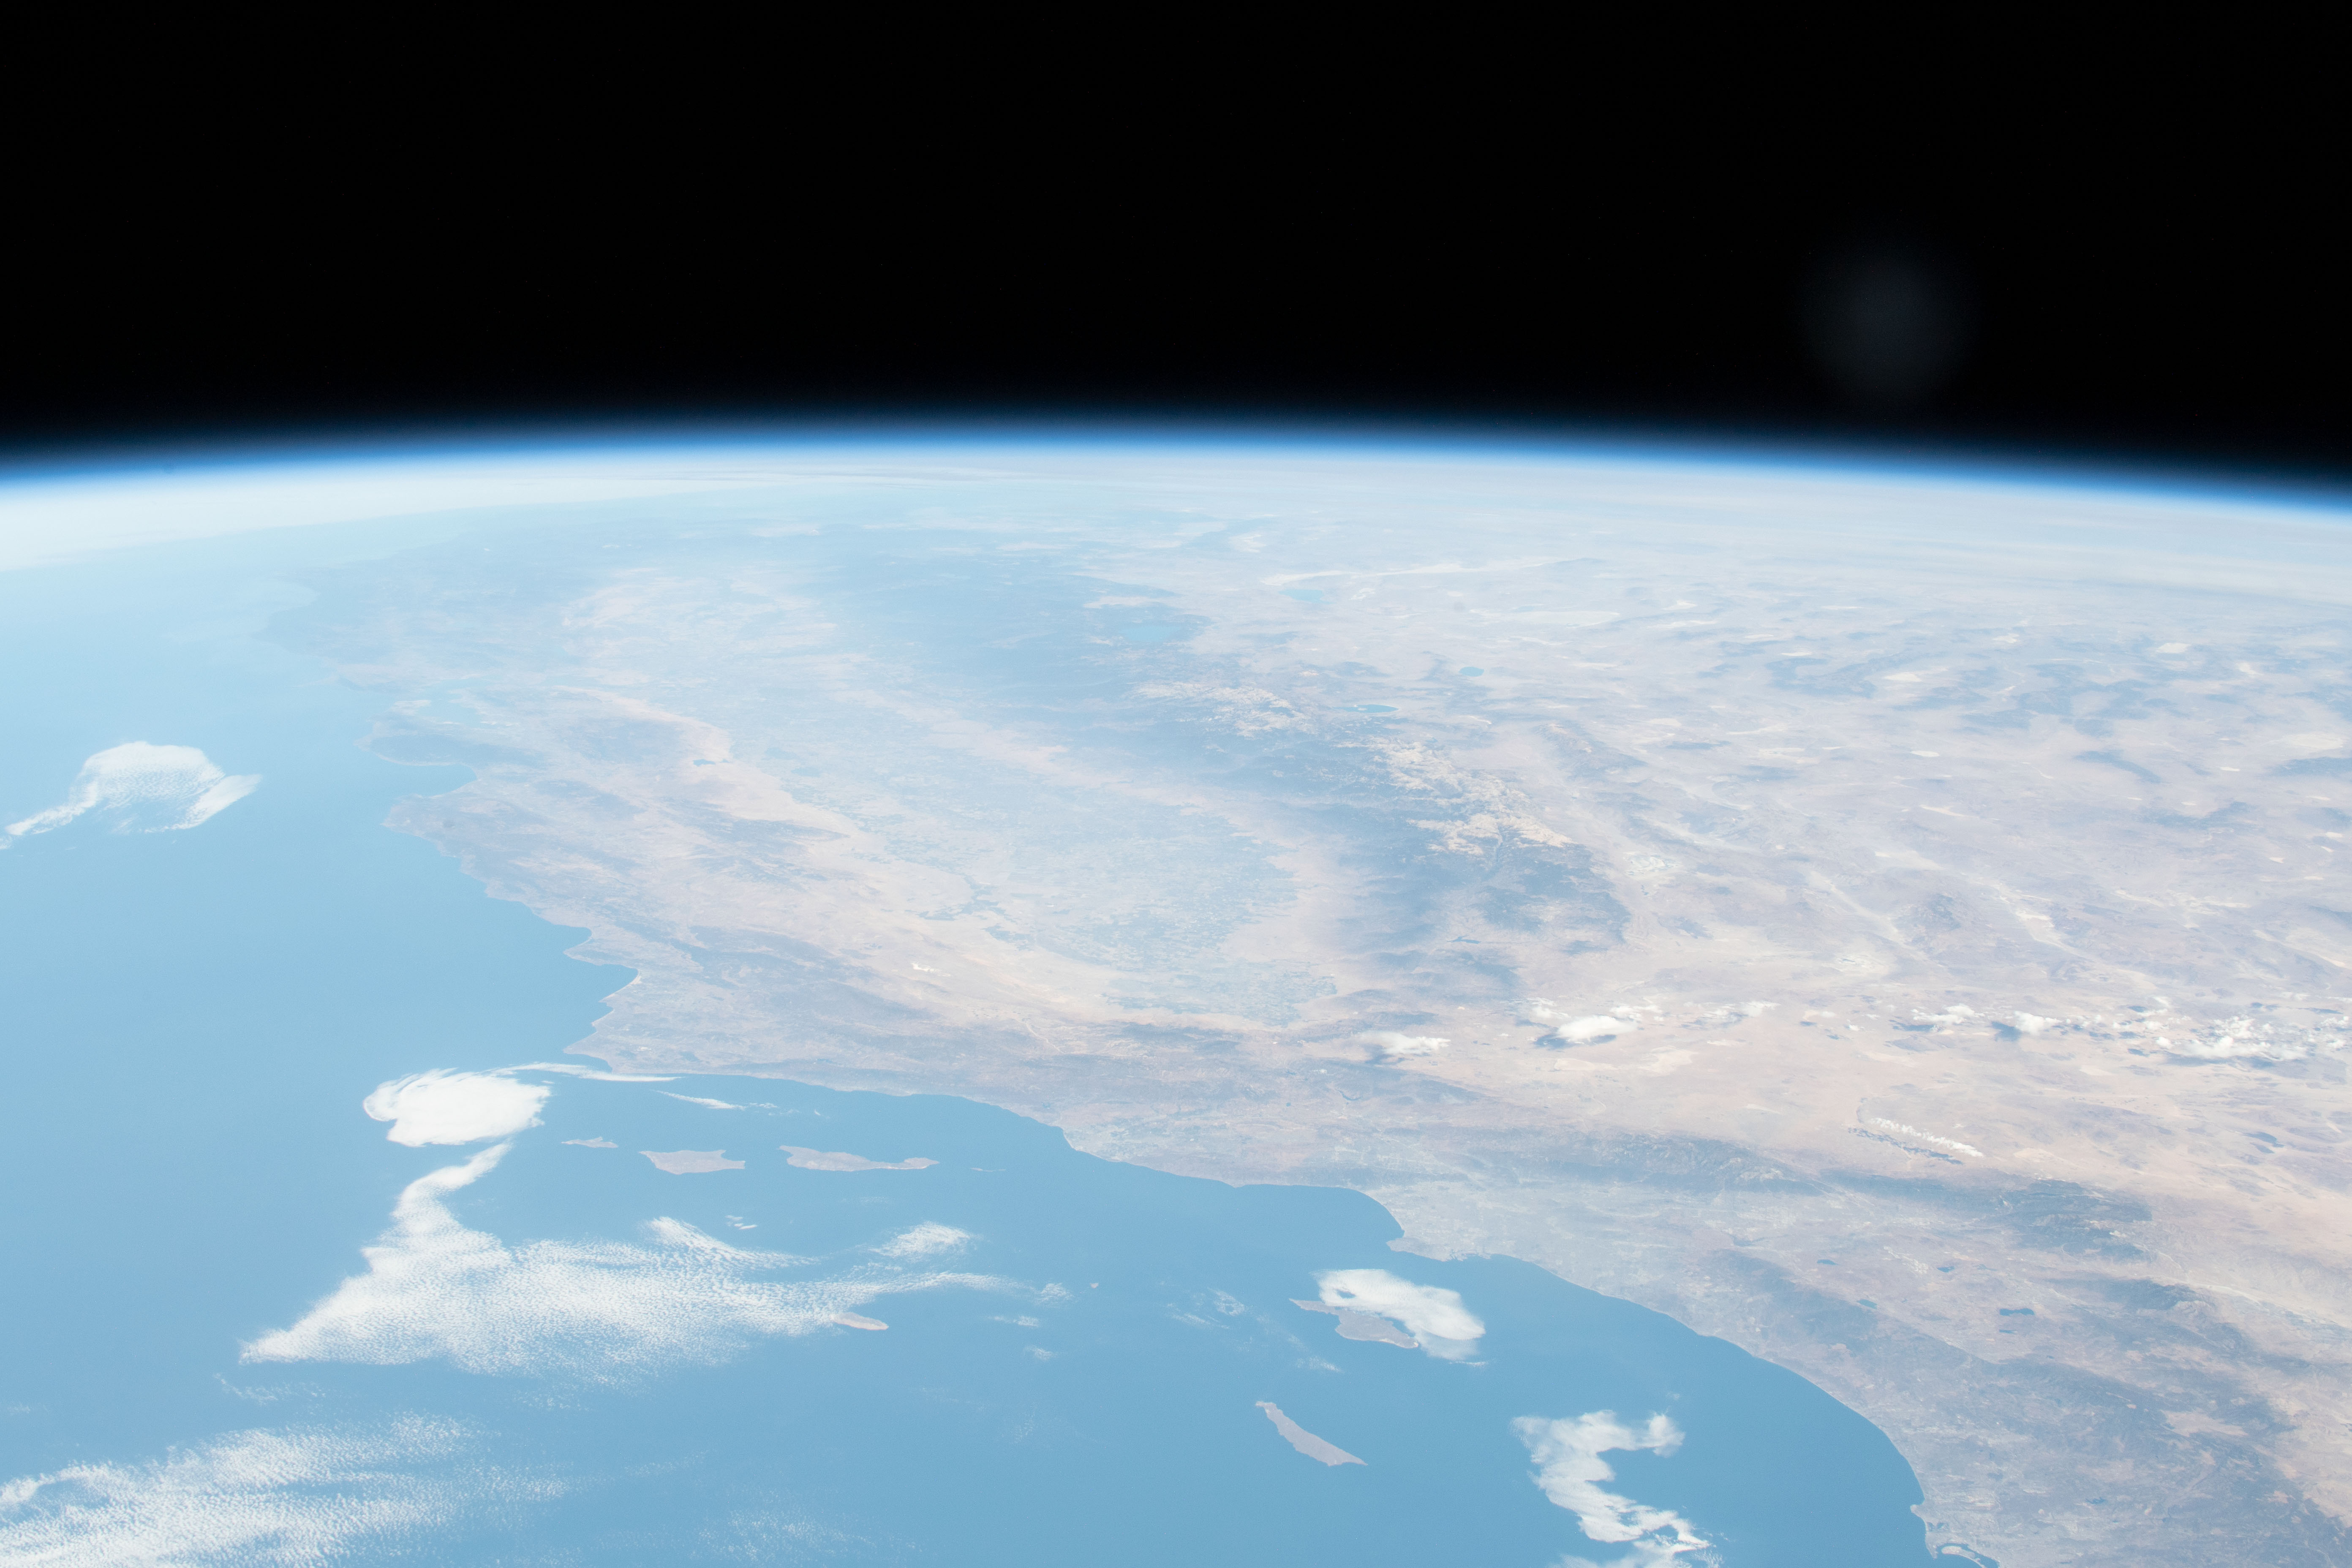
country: USA-CALIFORNIA
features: CALIFORNIA, SIERRA NEVADA
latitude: 37.0
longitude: -119.5
